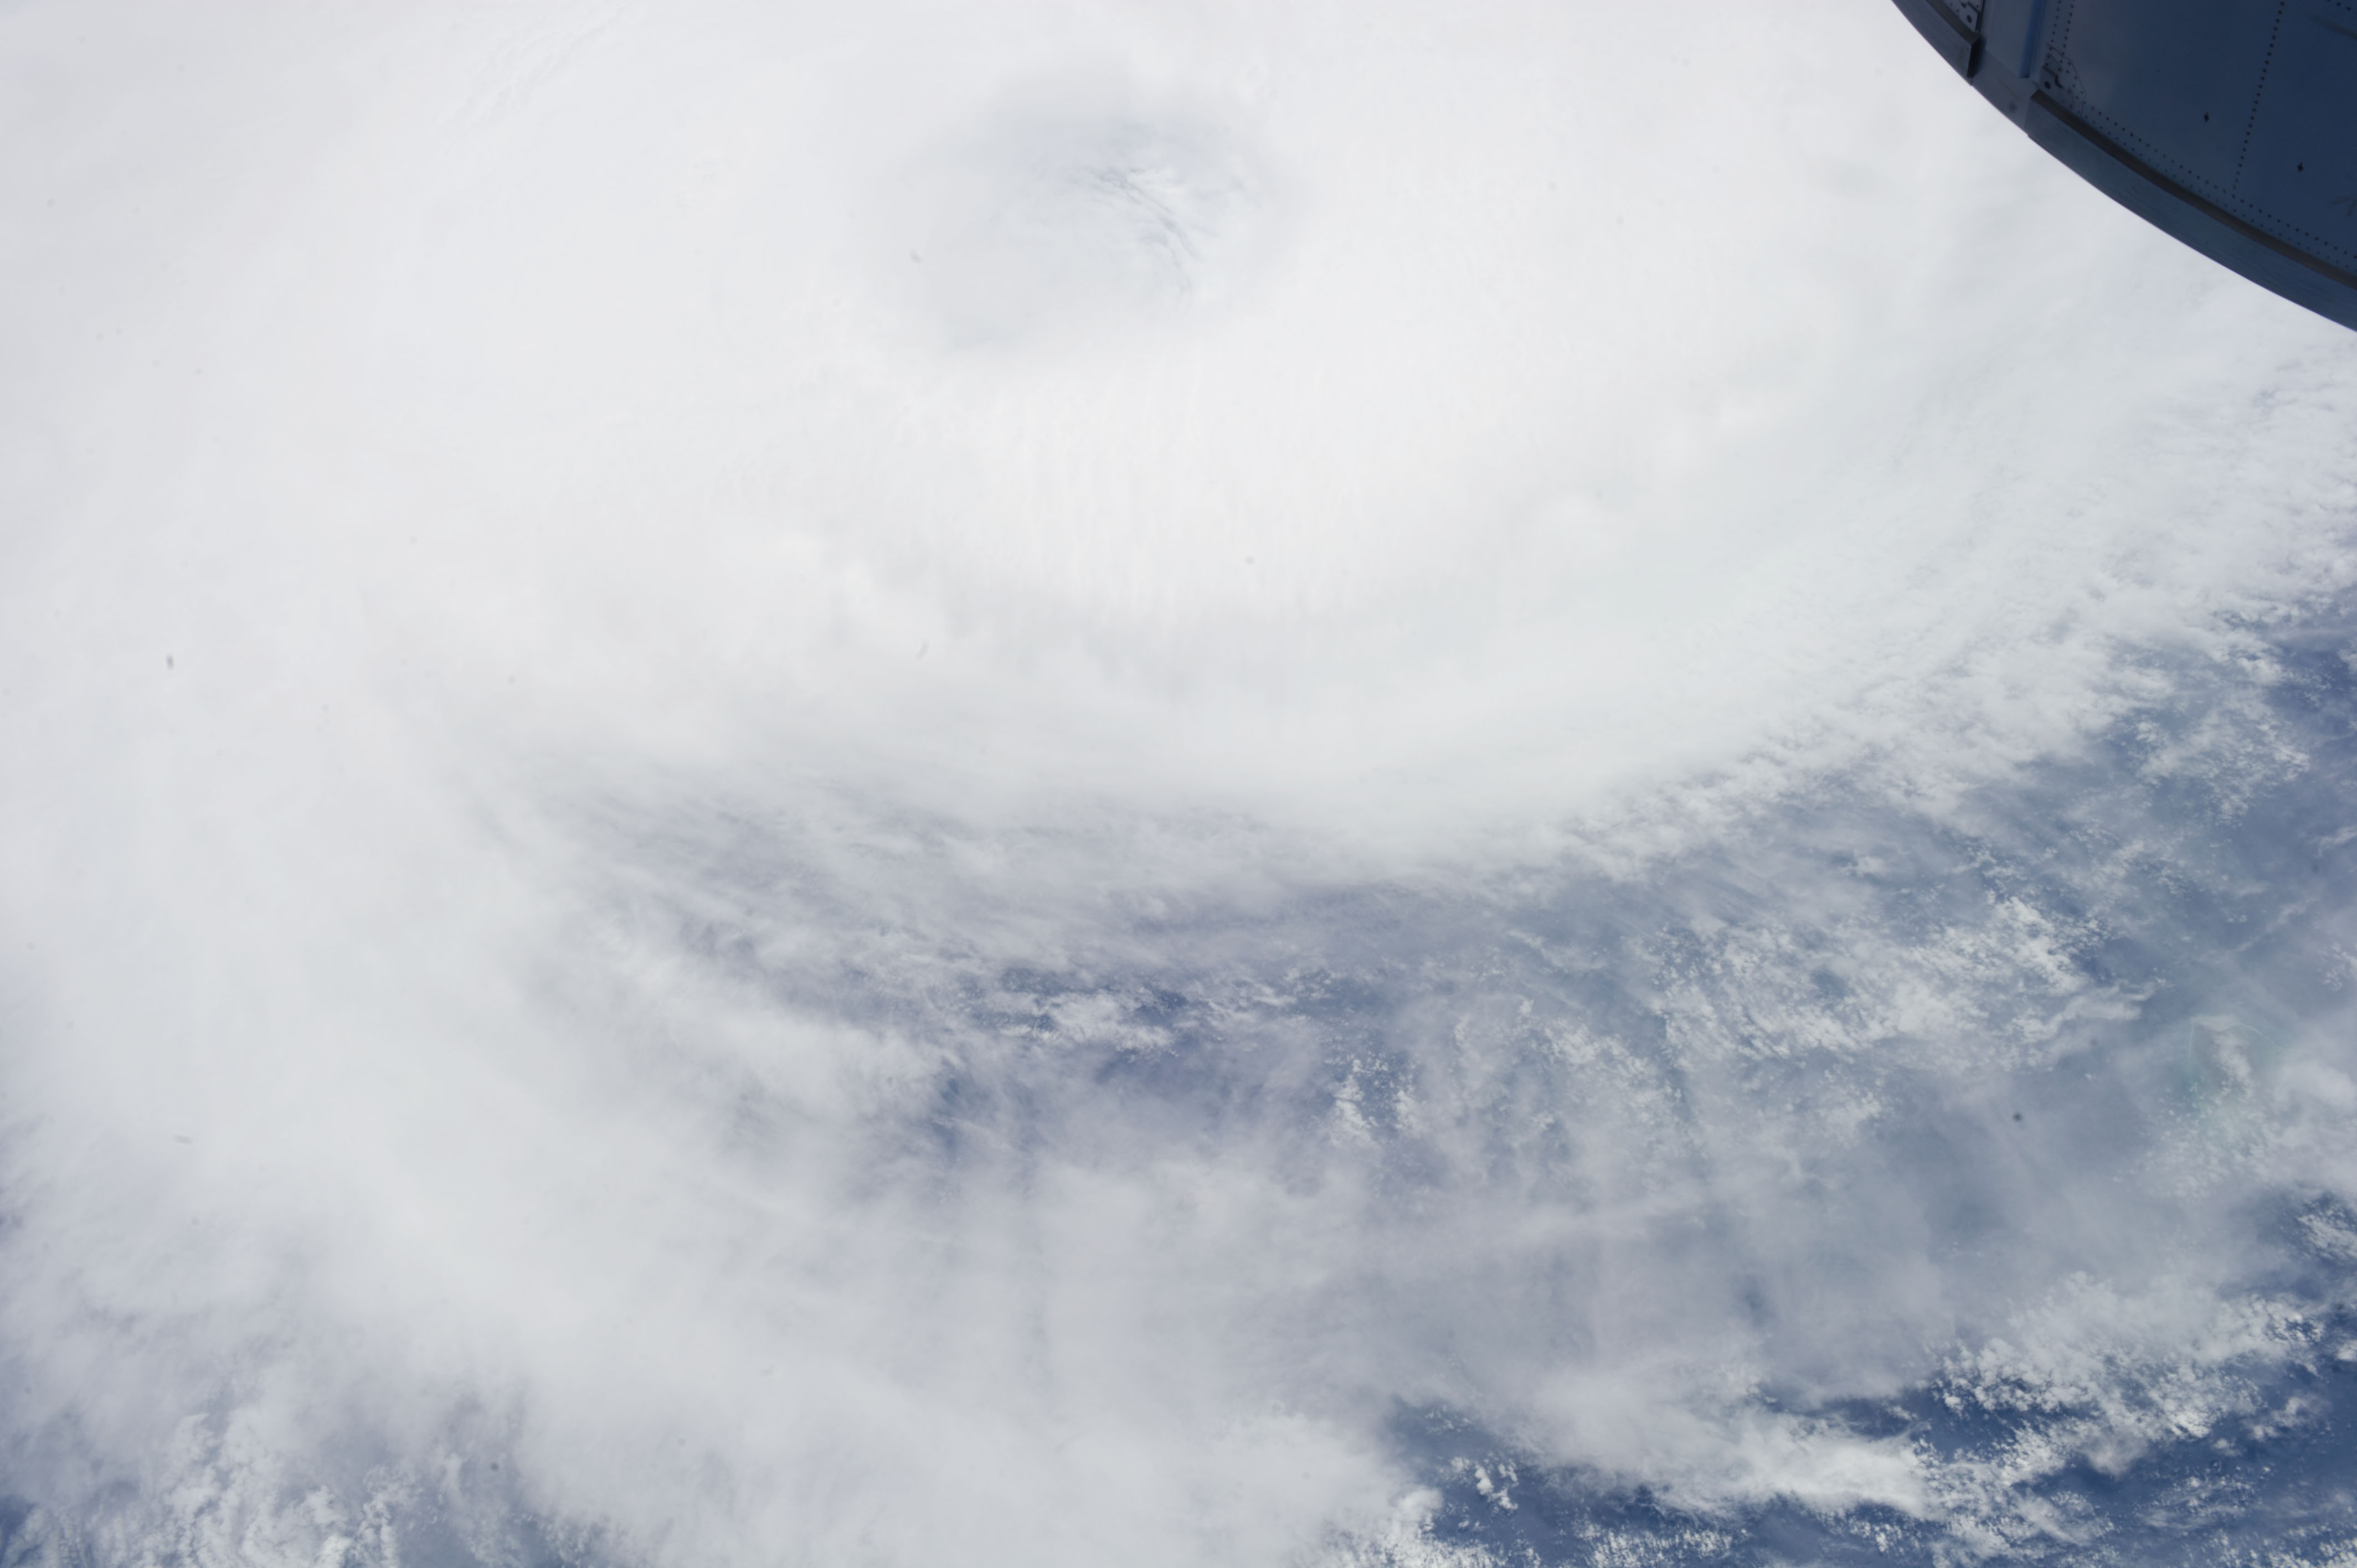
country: INDIAN OCEAN
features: TROPICAL CYCLONE AMARA, EYEWALL, CONVECTIVE BANDS, ISS
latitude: -18.5
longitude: 65.5
